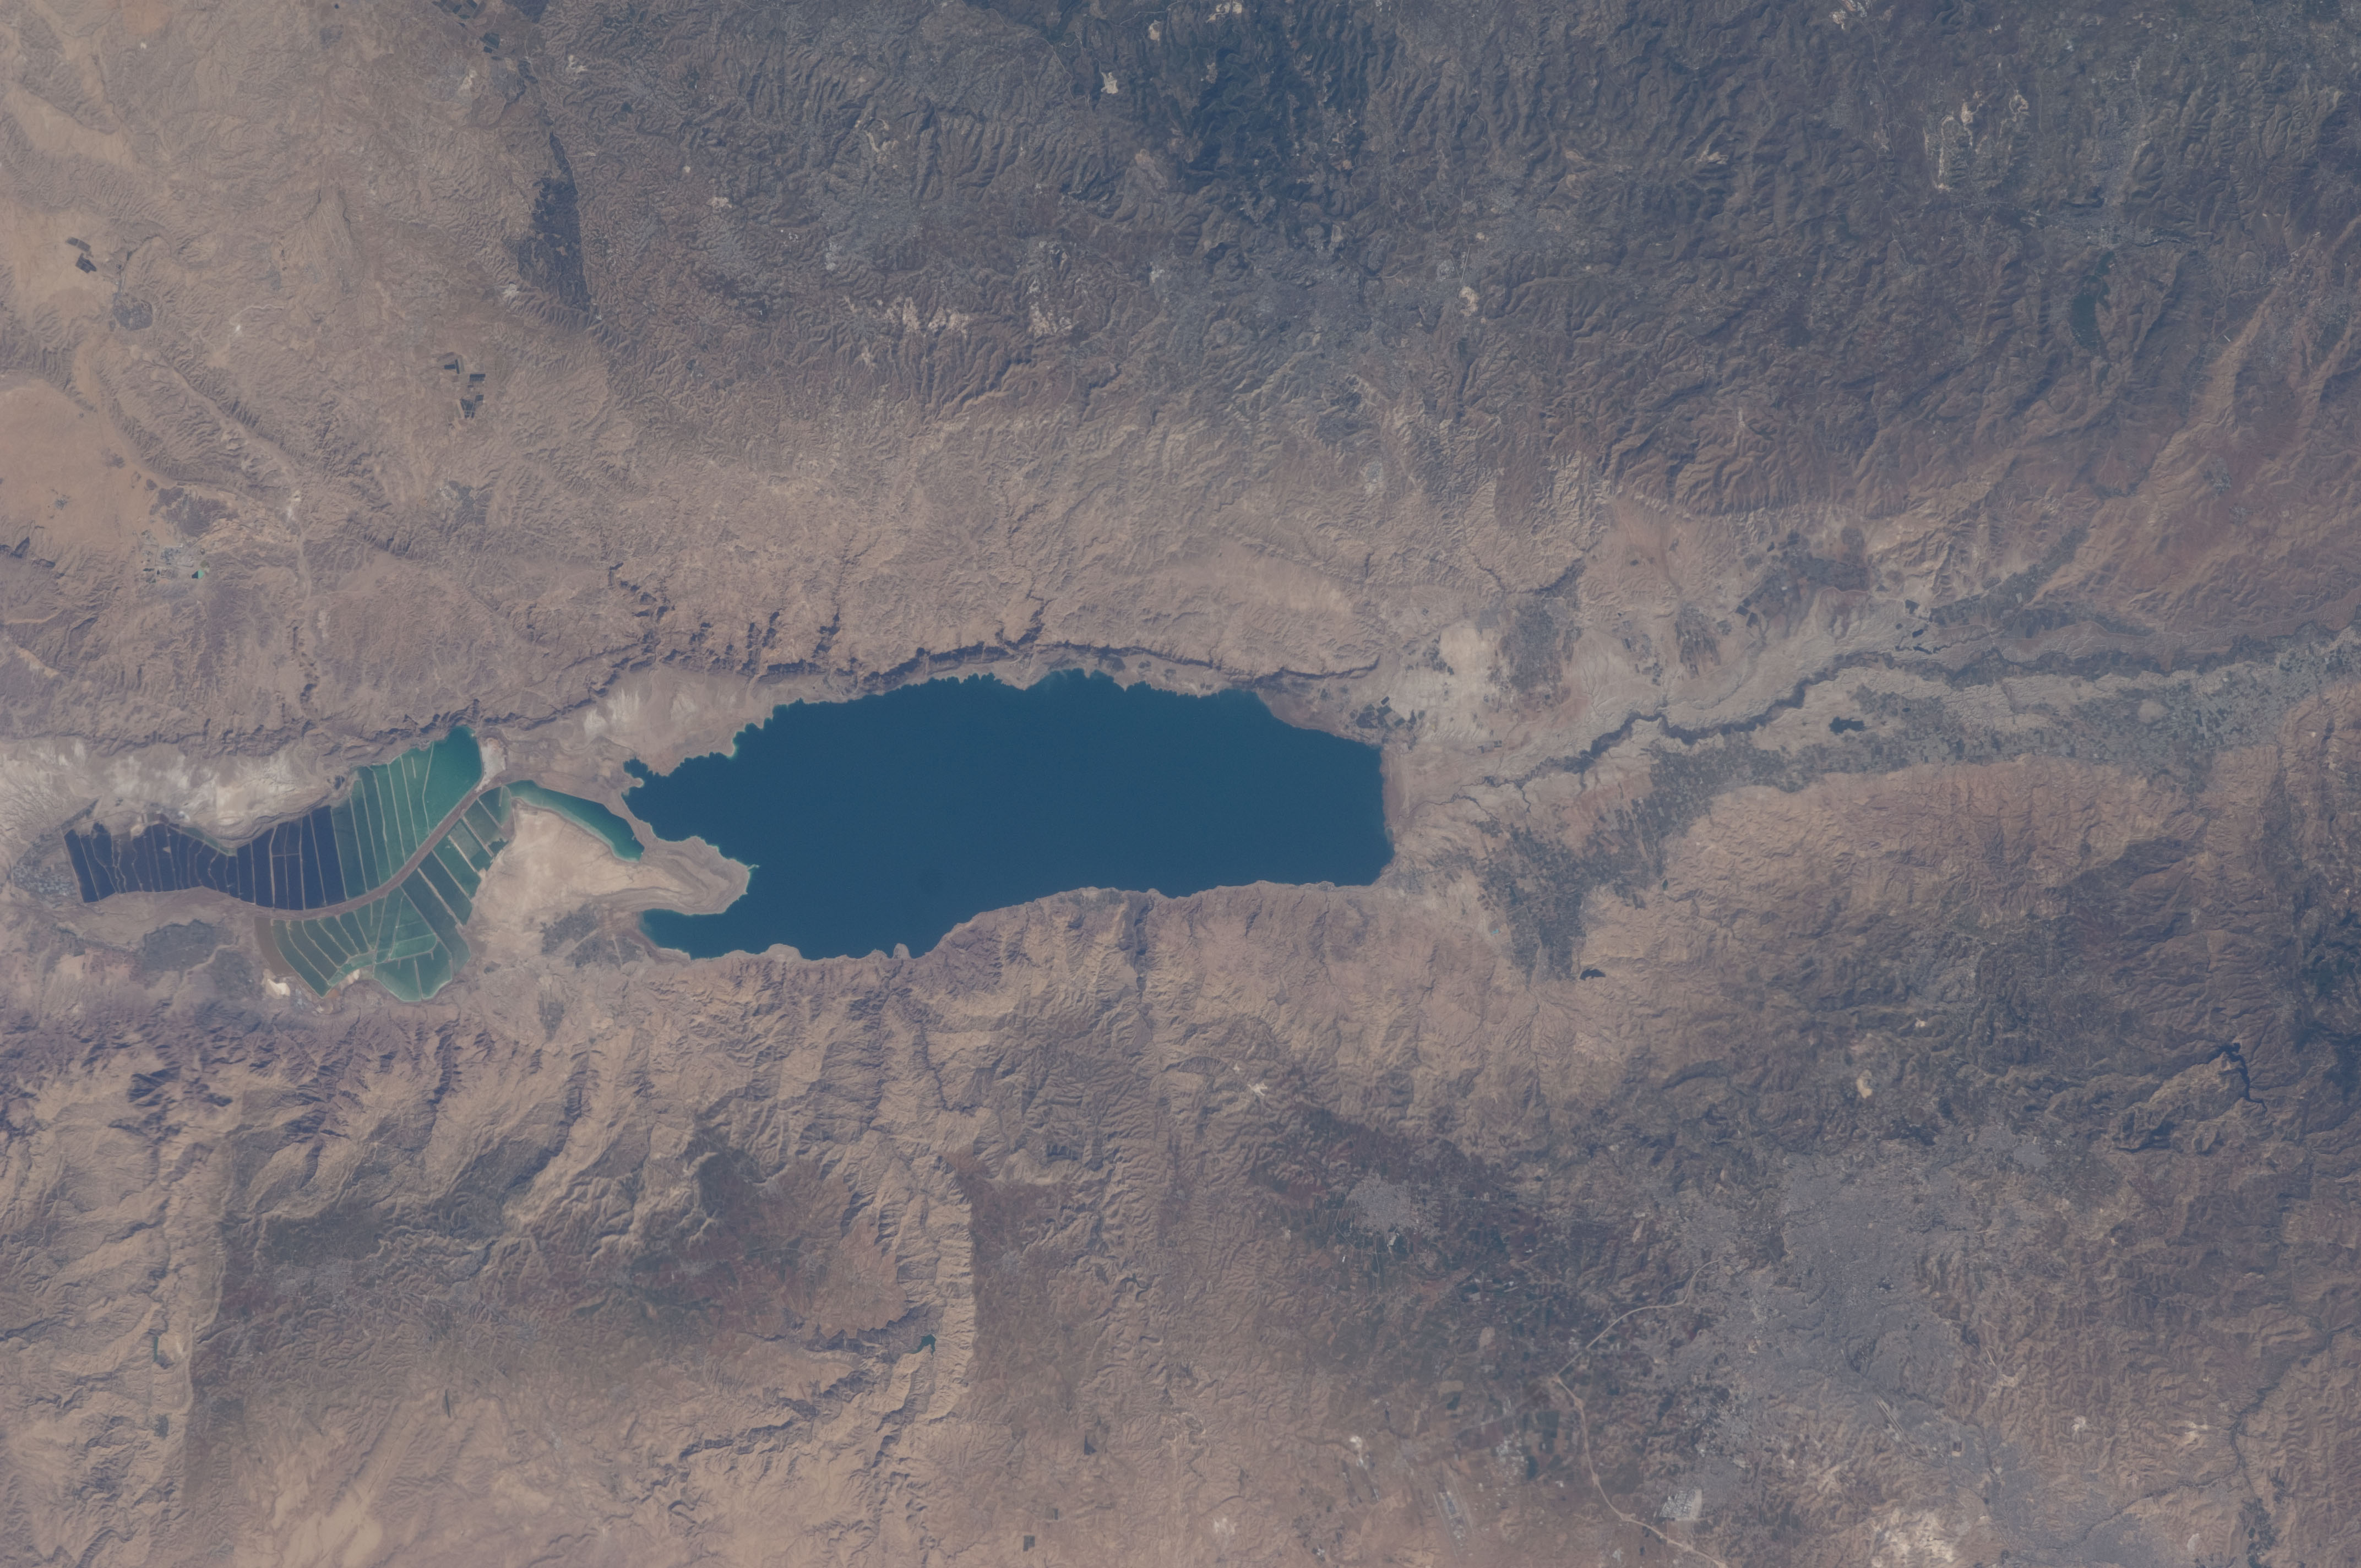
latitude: 31.5
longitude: 35.5
